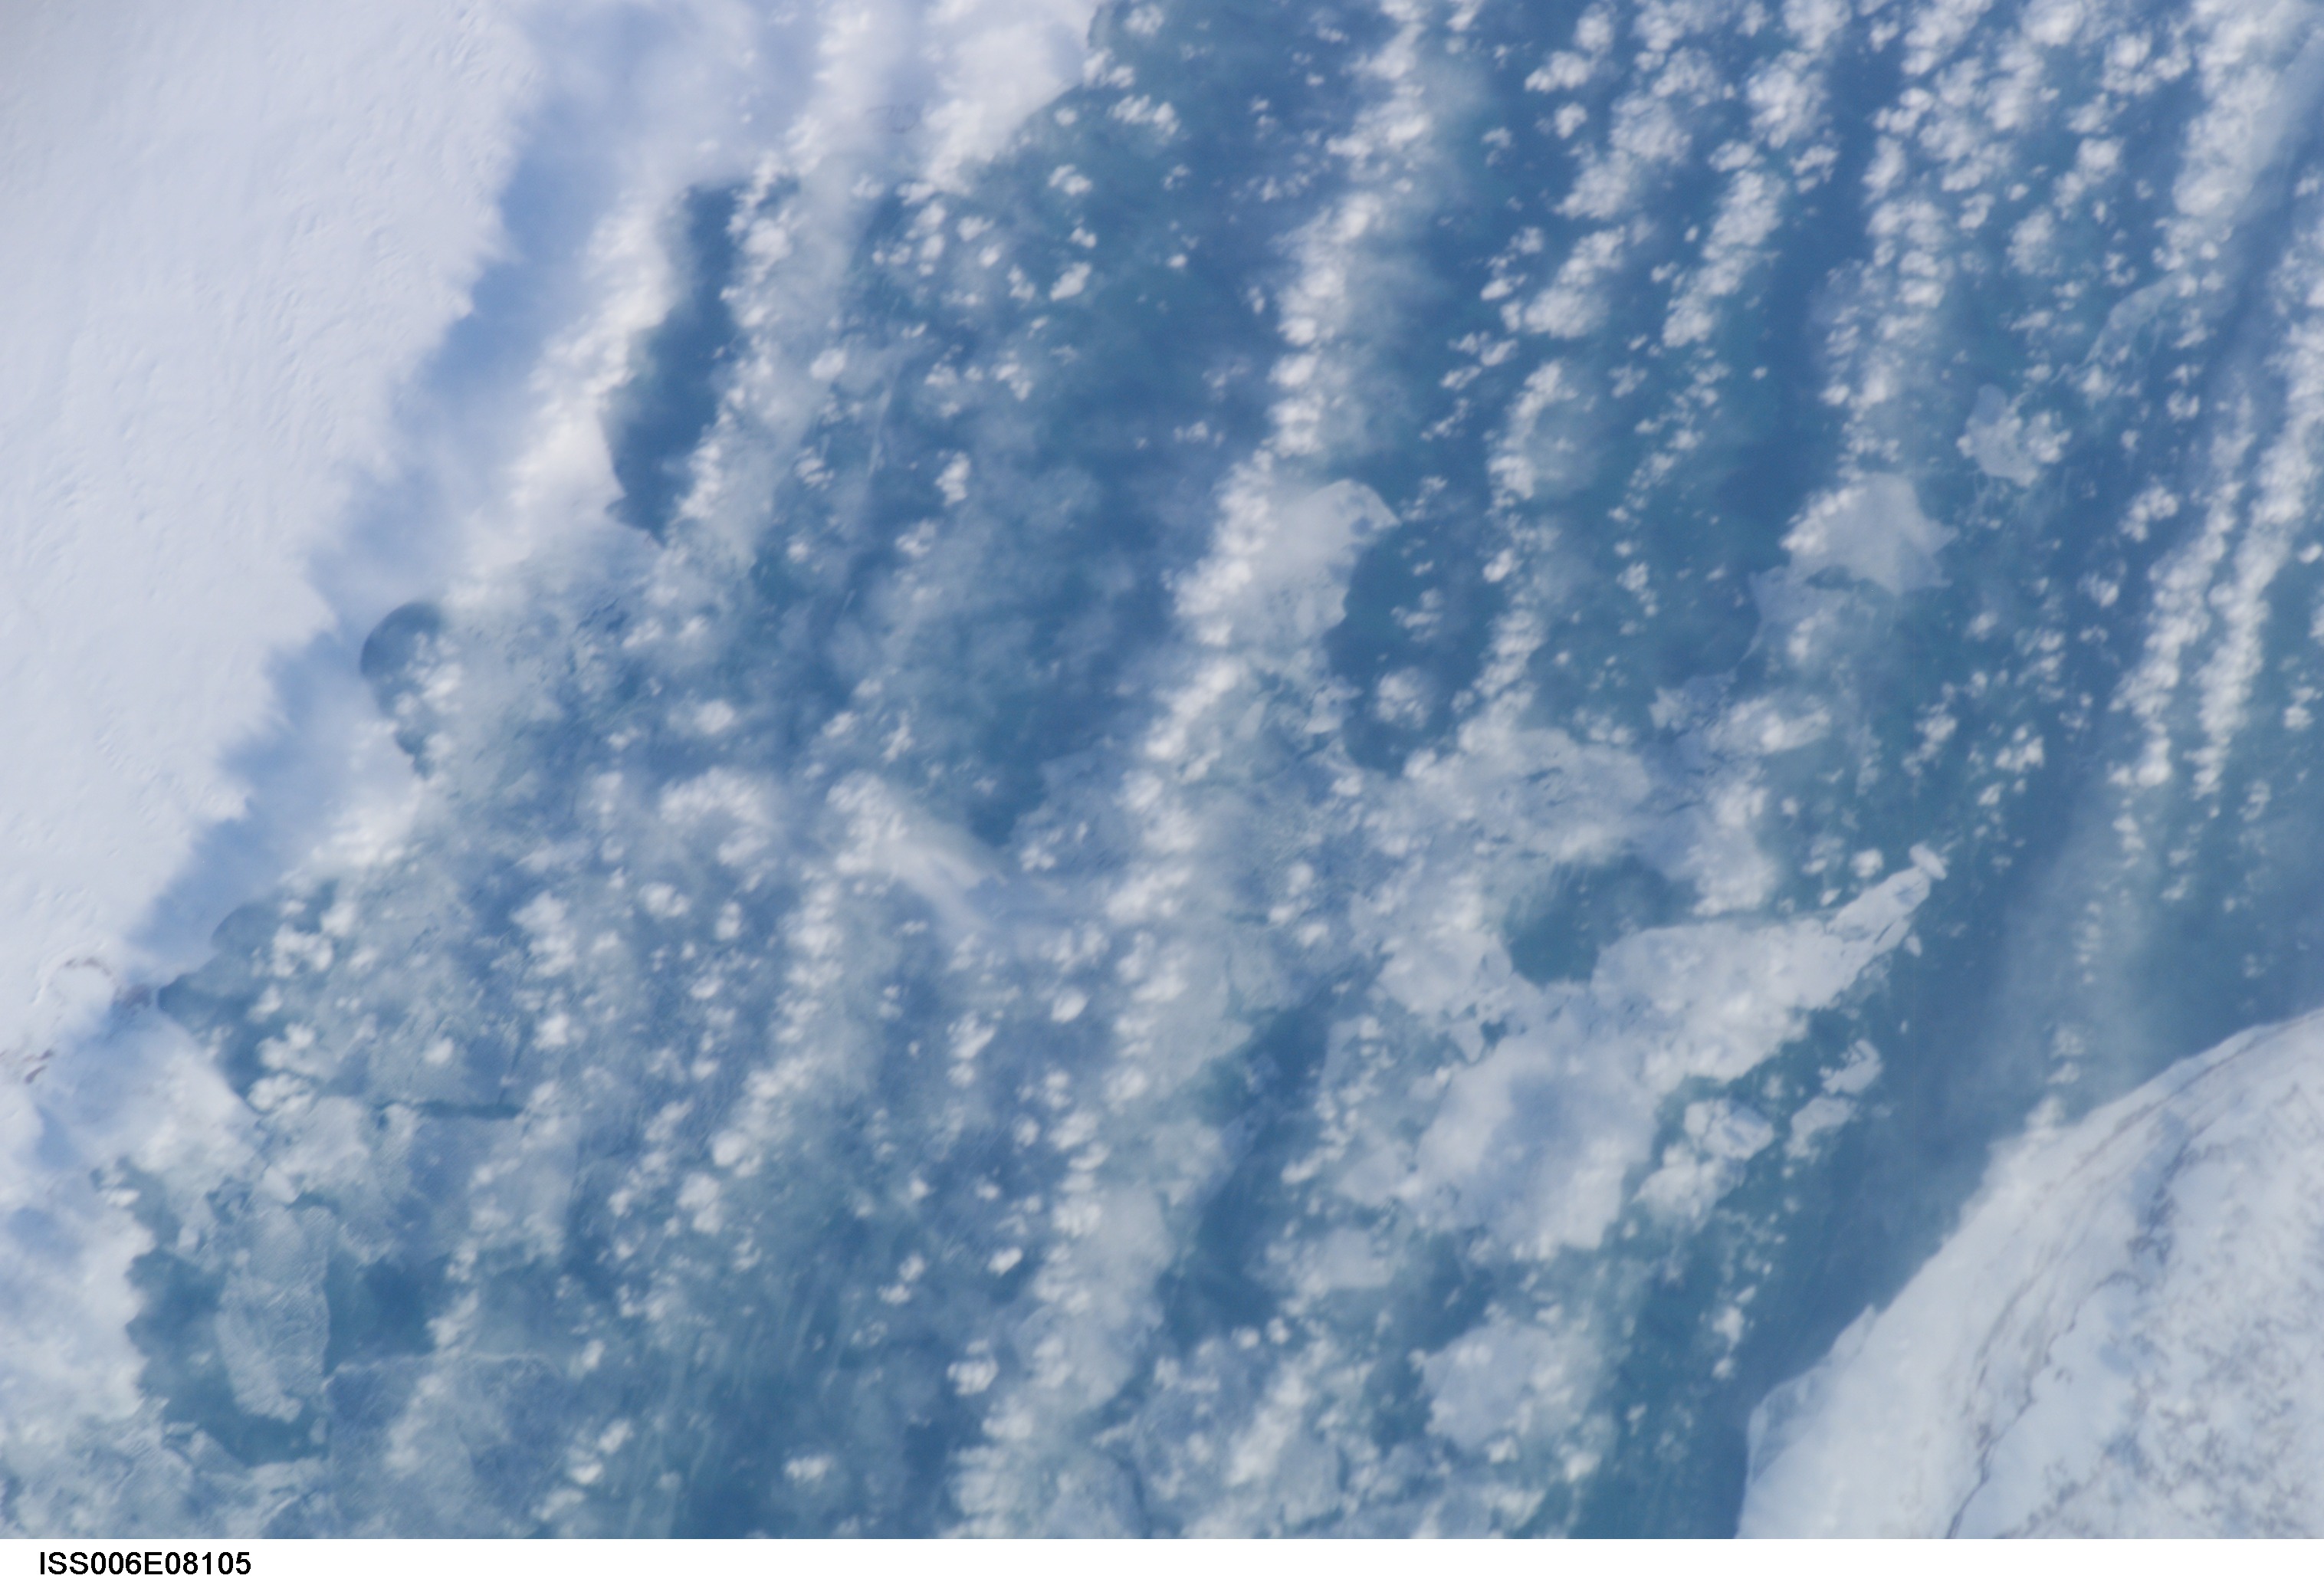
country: KAZAKHSTAN
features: KOKUYDYNKO RES., CENTRAL, ICE
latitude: 44.5
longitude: 72.0
